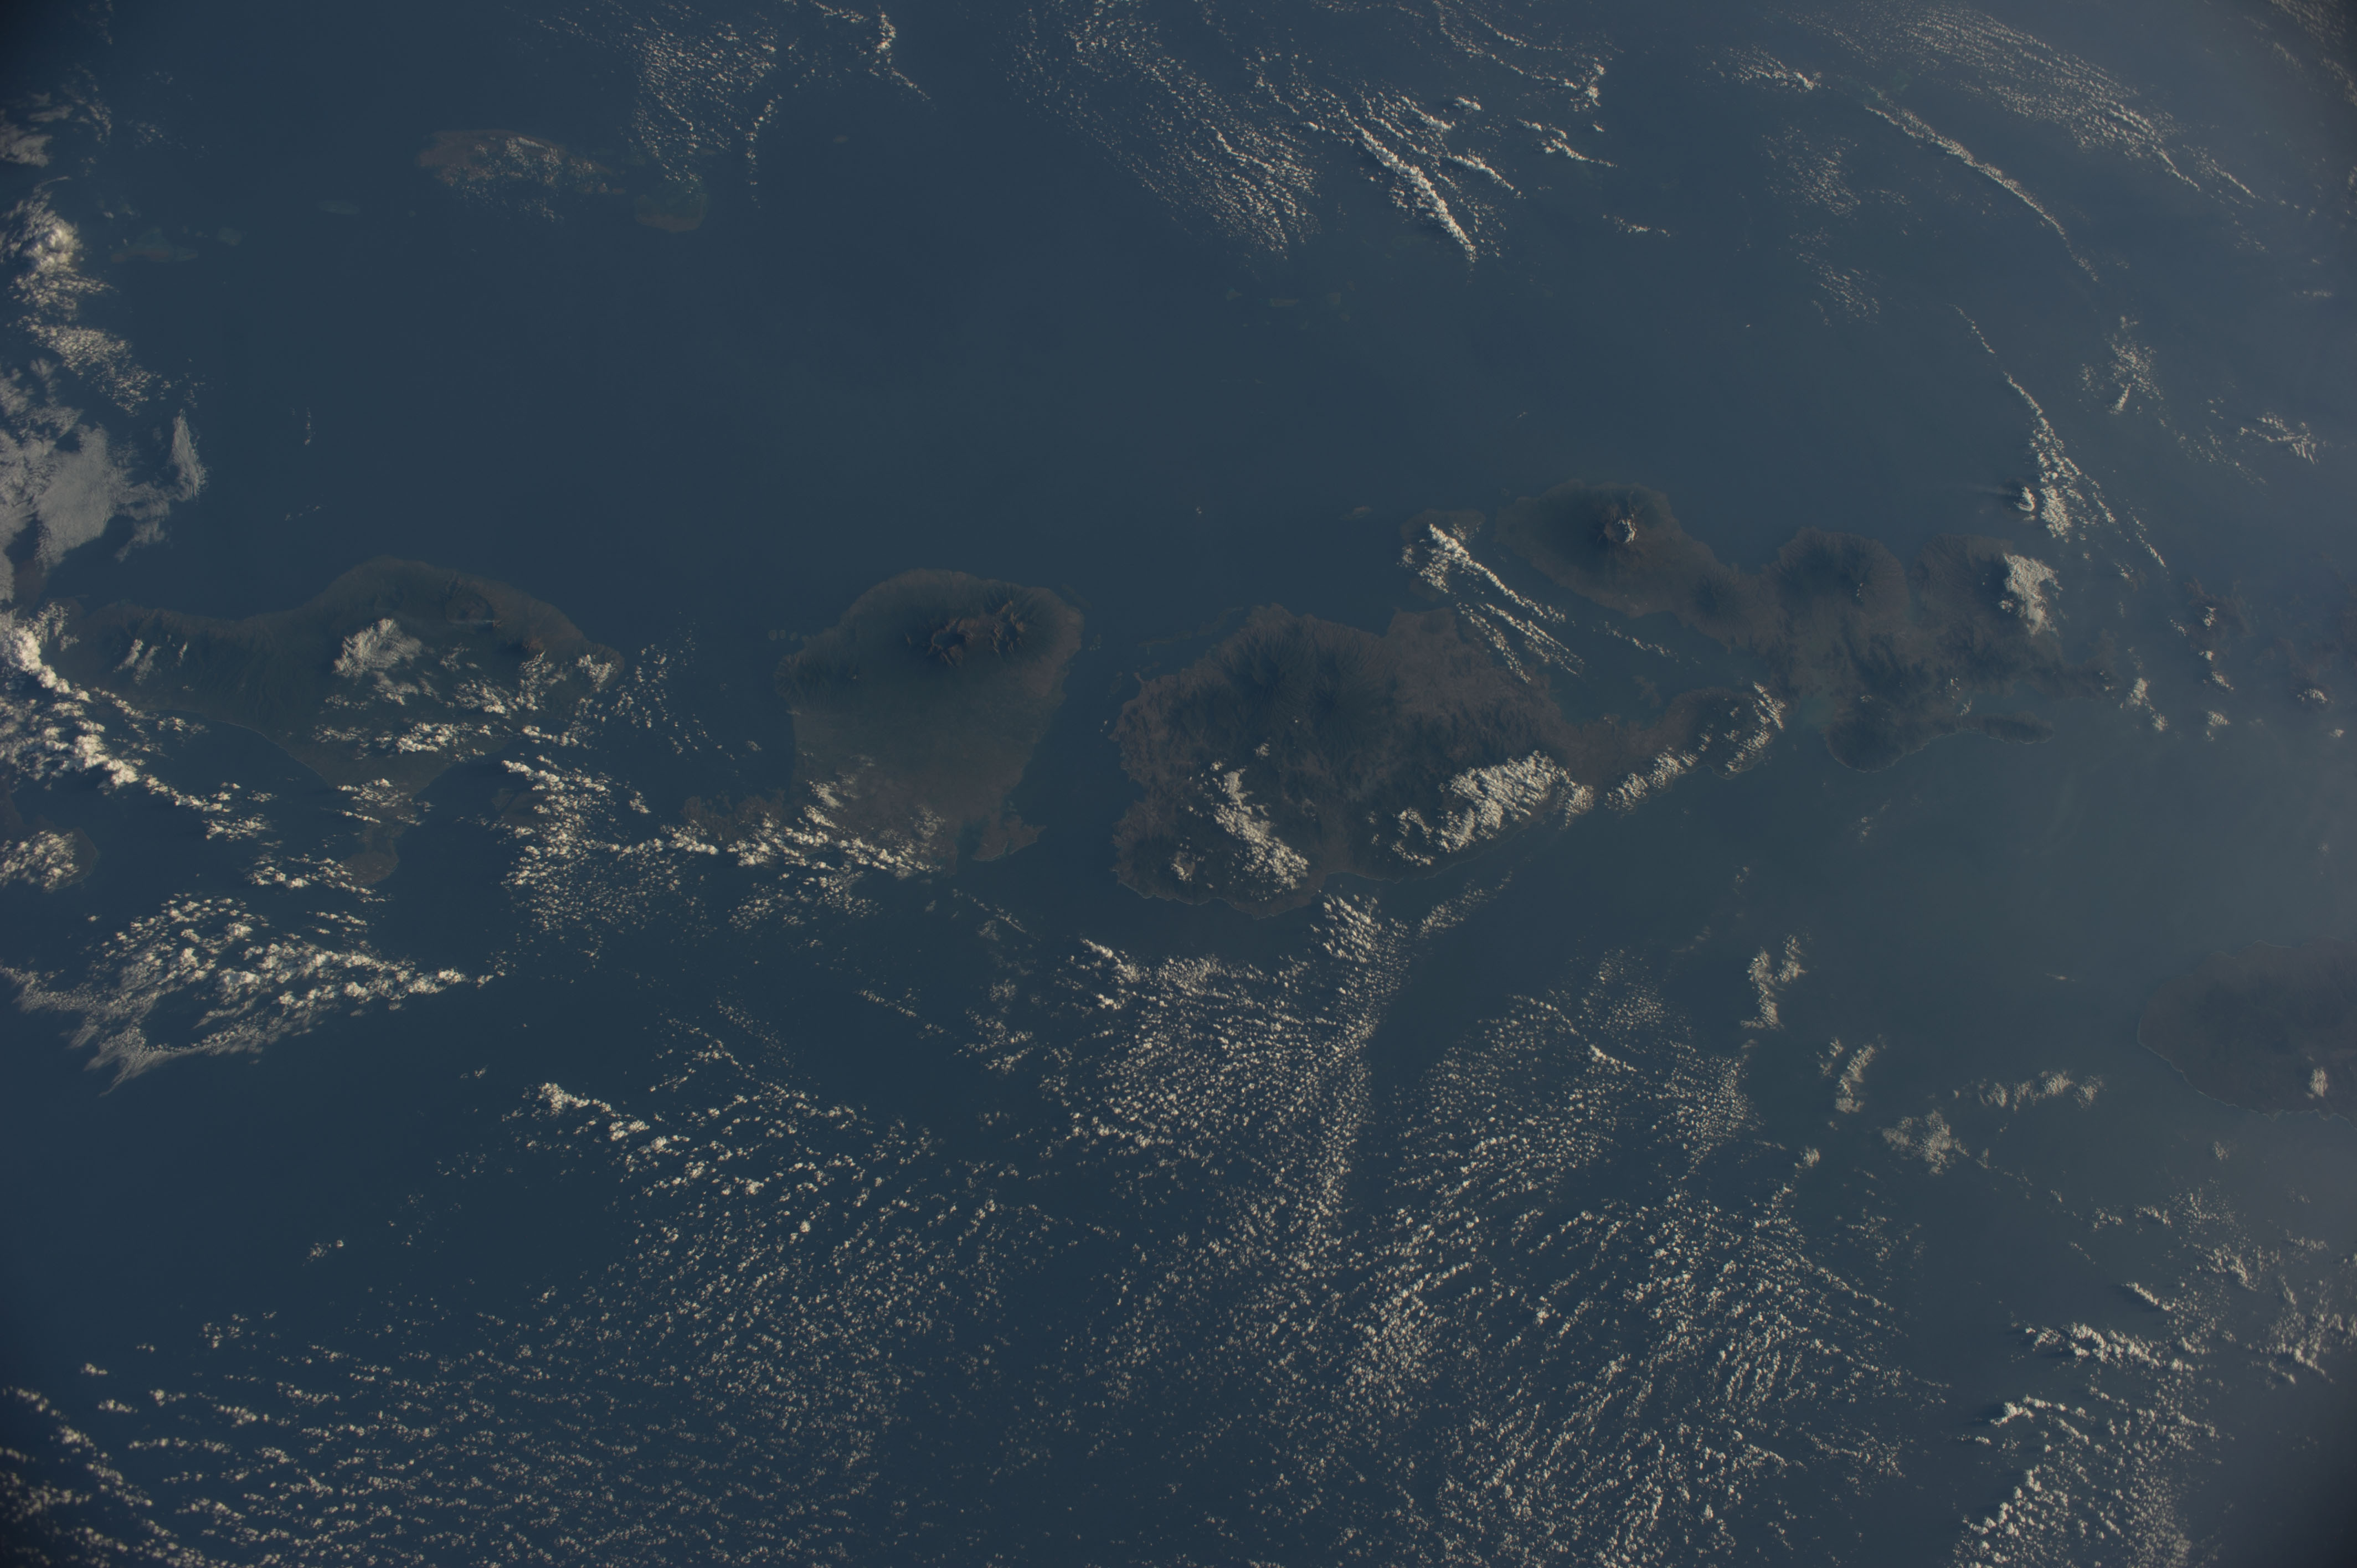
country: INDONESIA
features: BALI S., BALI, MT. RINJANI VOL., MT. TAMBORA, W. NUSA TENGGARA
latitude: -9.0
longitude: 117.0
